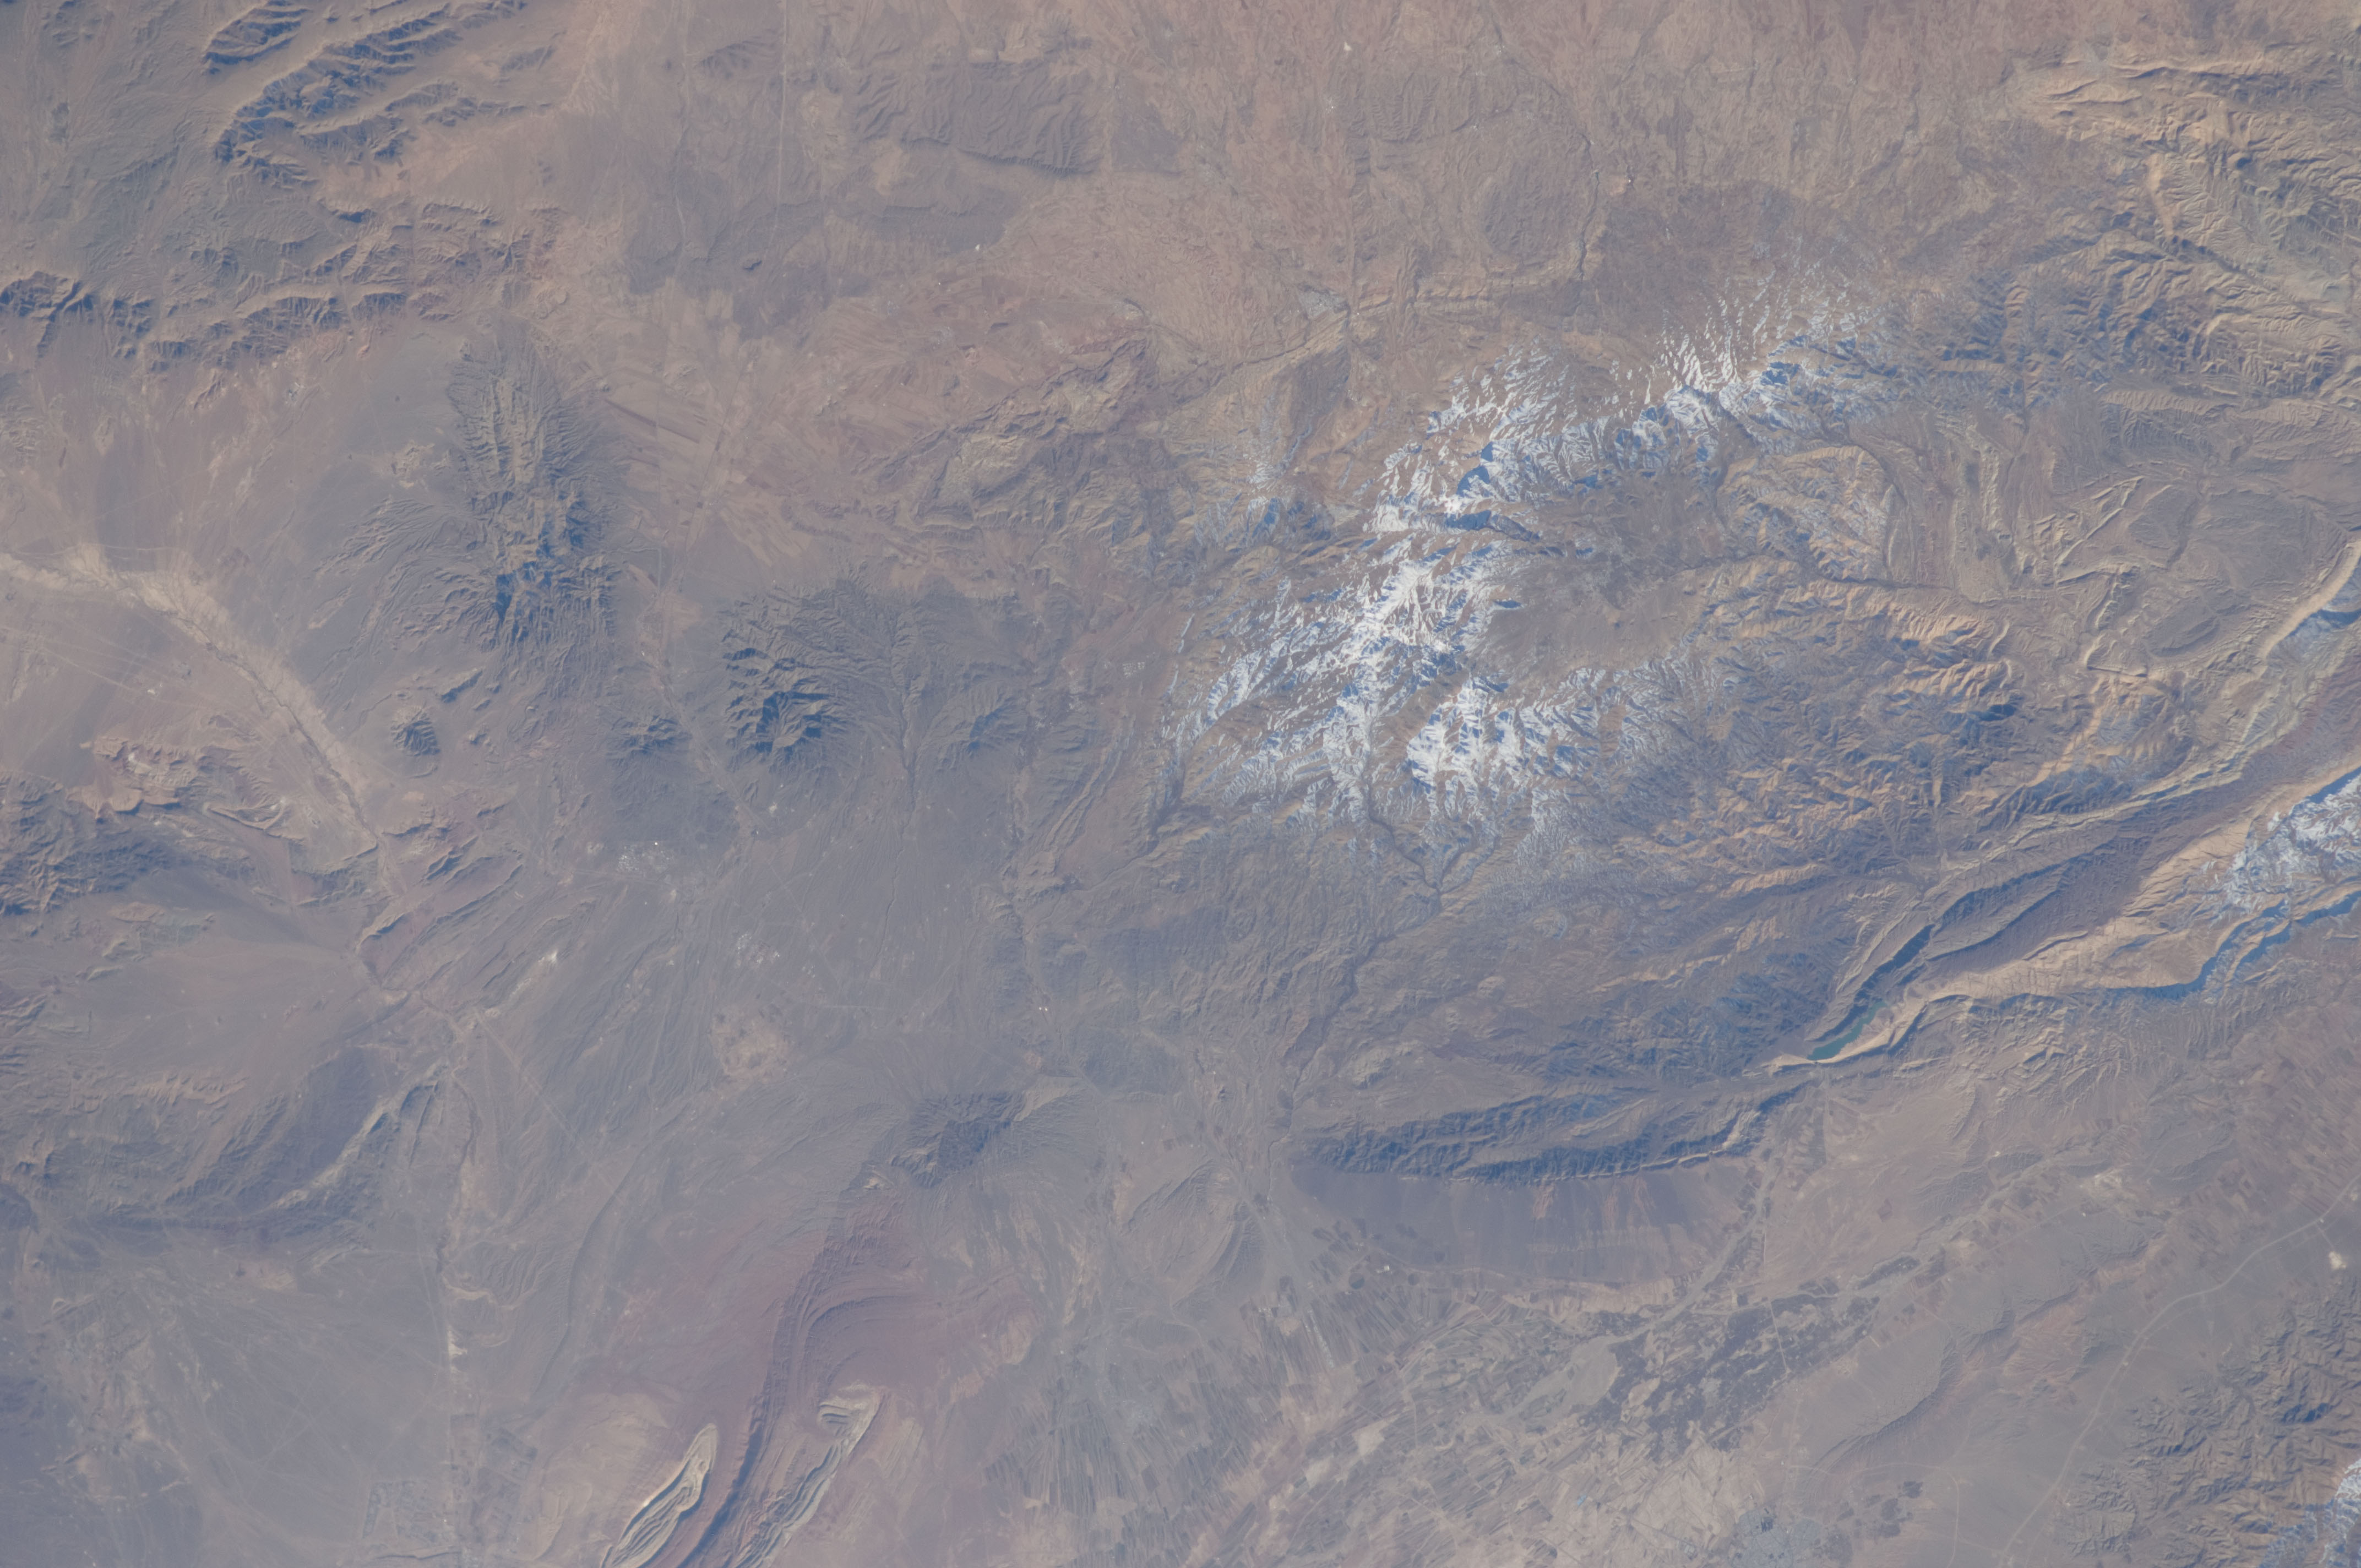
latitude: 34.5
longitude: 50.2
